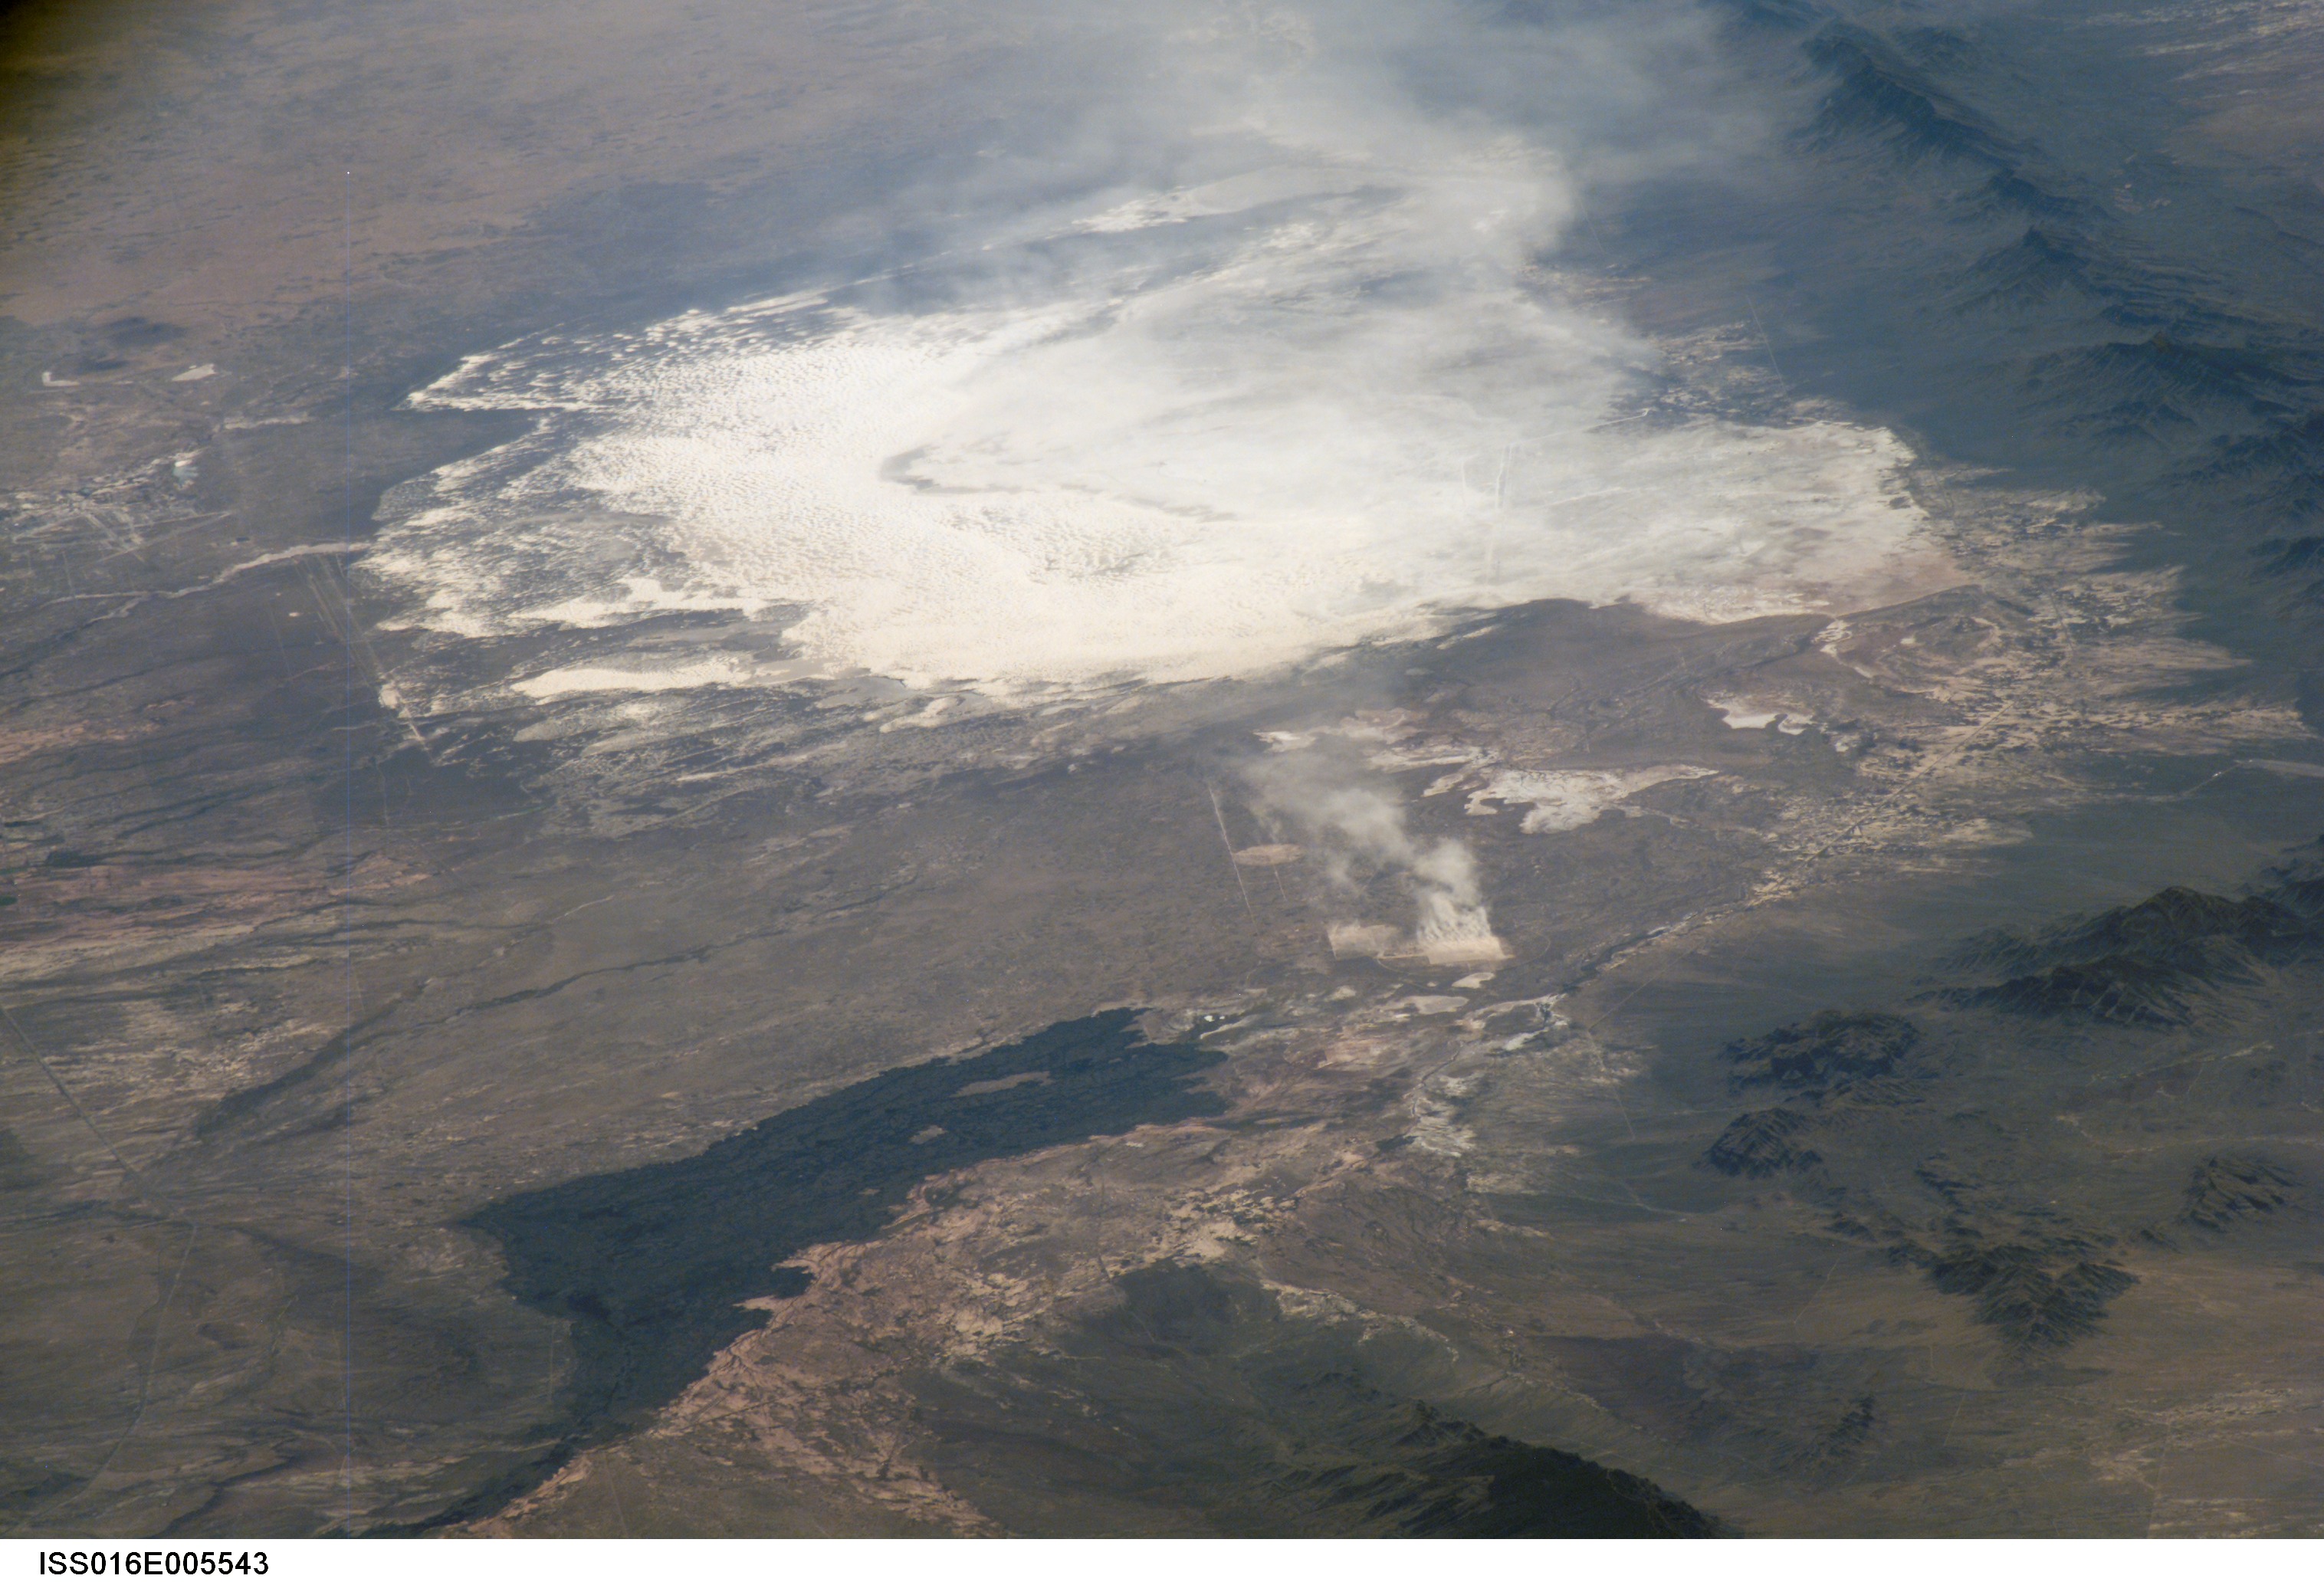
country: USA-NEW MEXICO
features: WHITE SANDS, LAVA, PLAYAS, MTS.
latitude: 33.1
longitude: -106.3
